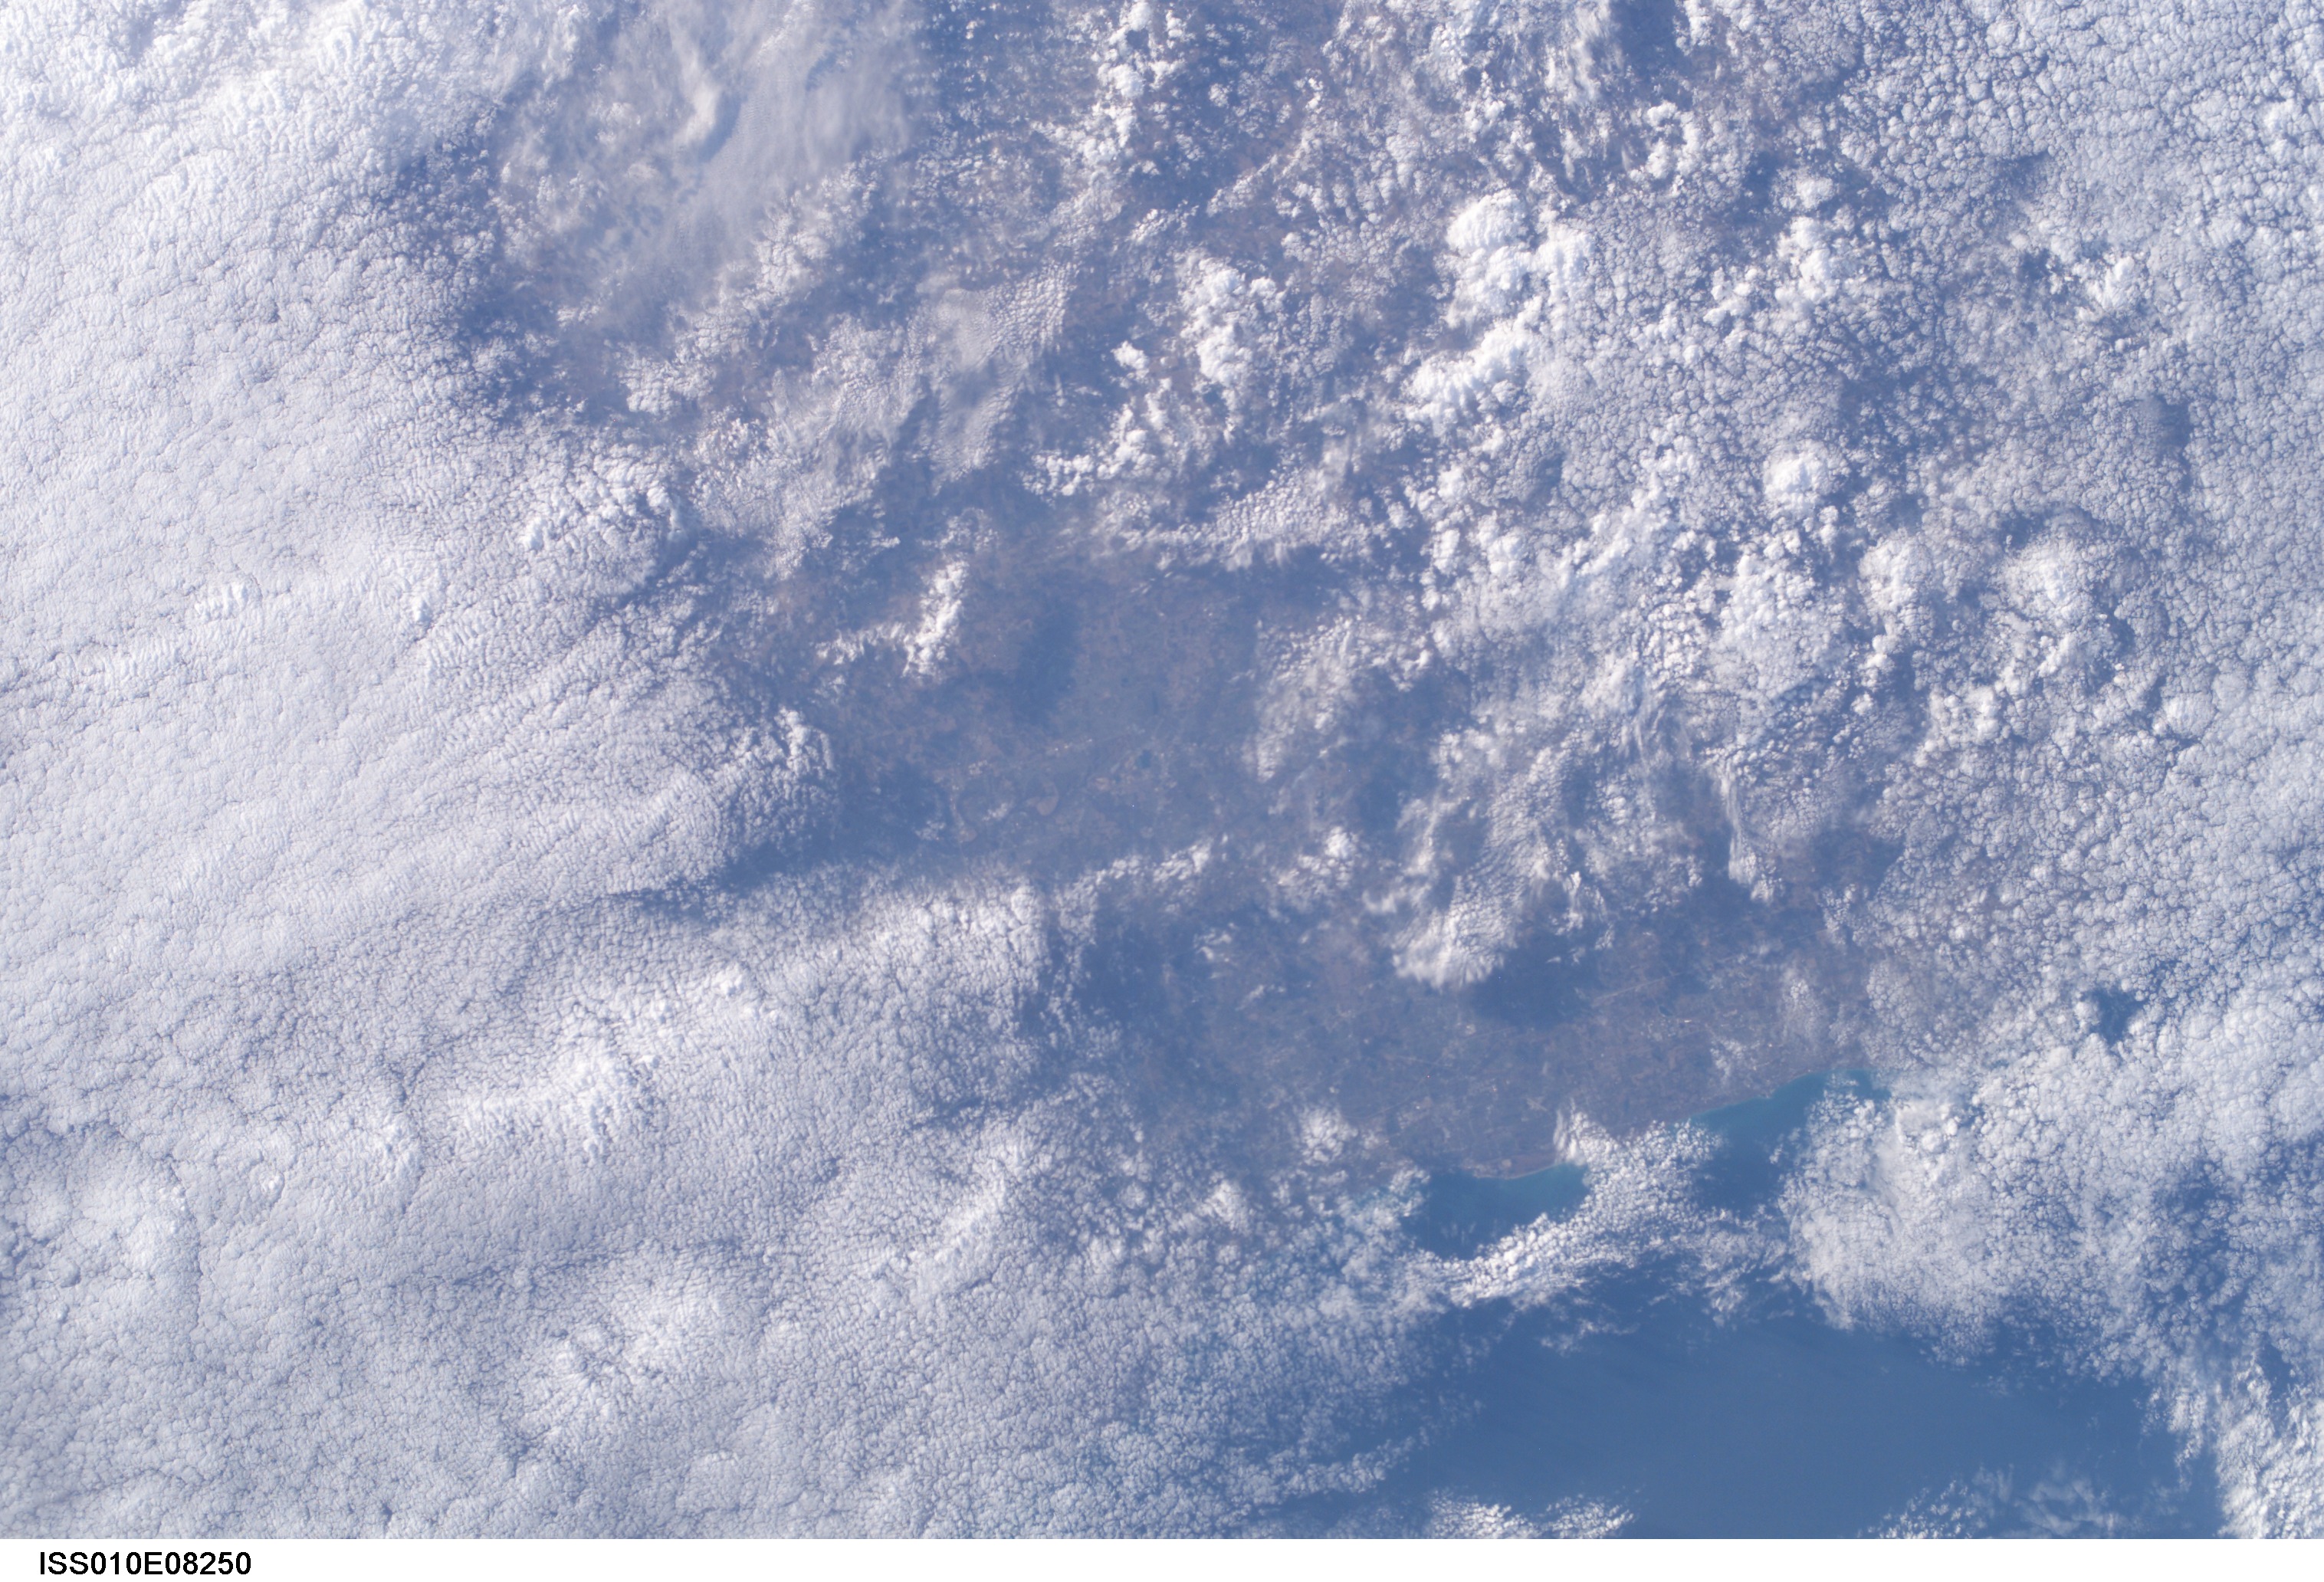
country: USA-WISCONSIN
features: L. MICHIGAN, KENOSHA, SHORE
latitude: 42.5
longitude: -88.0
